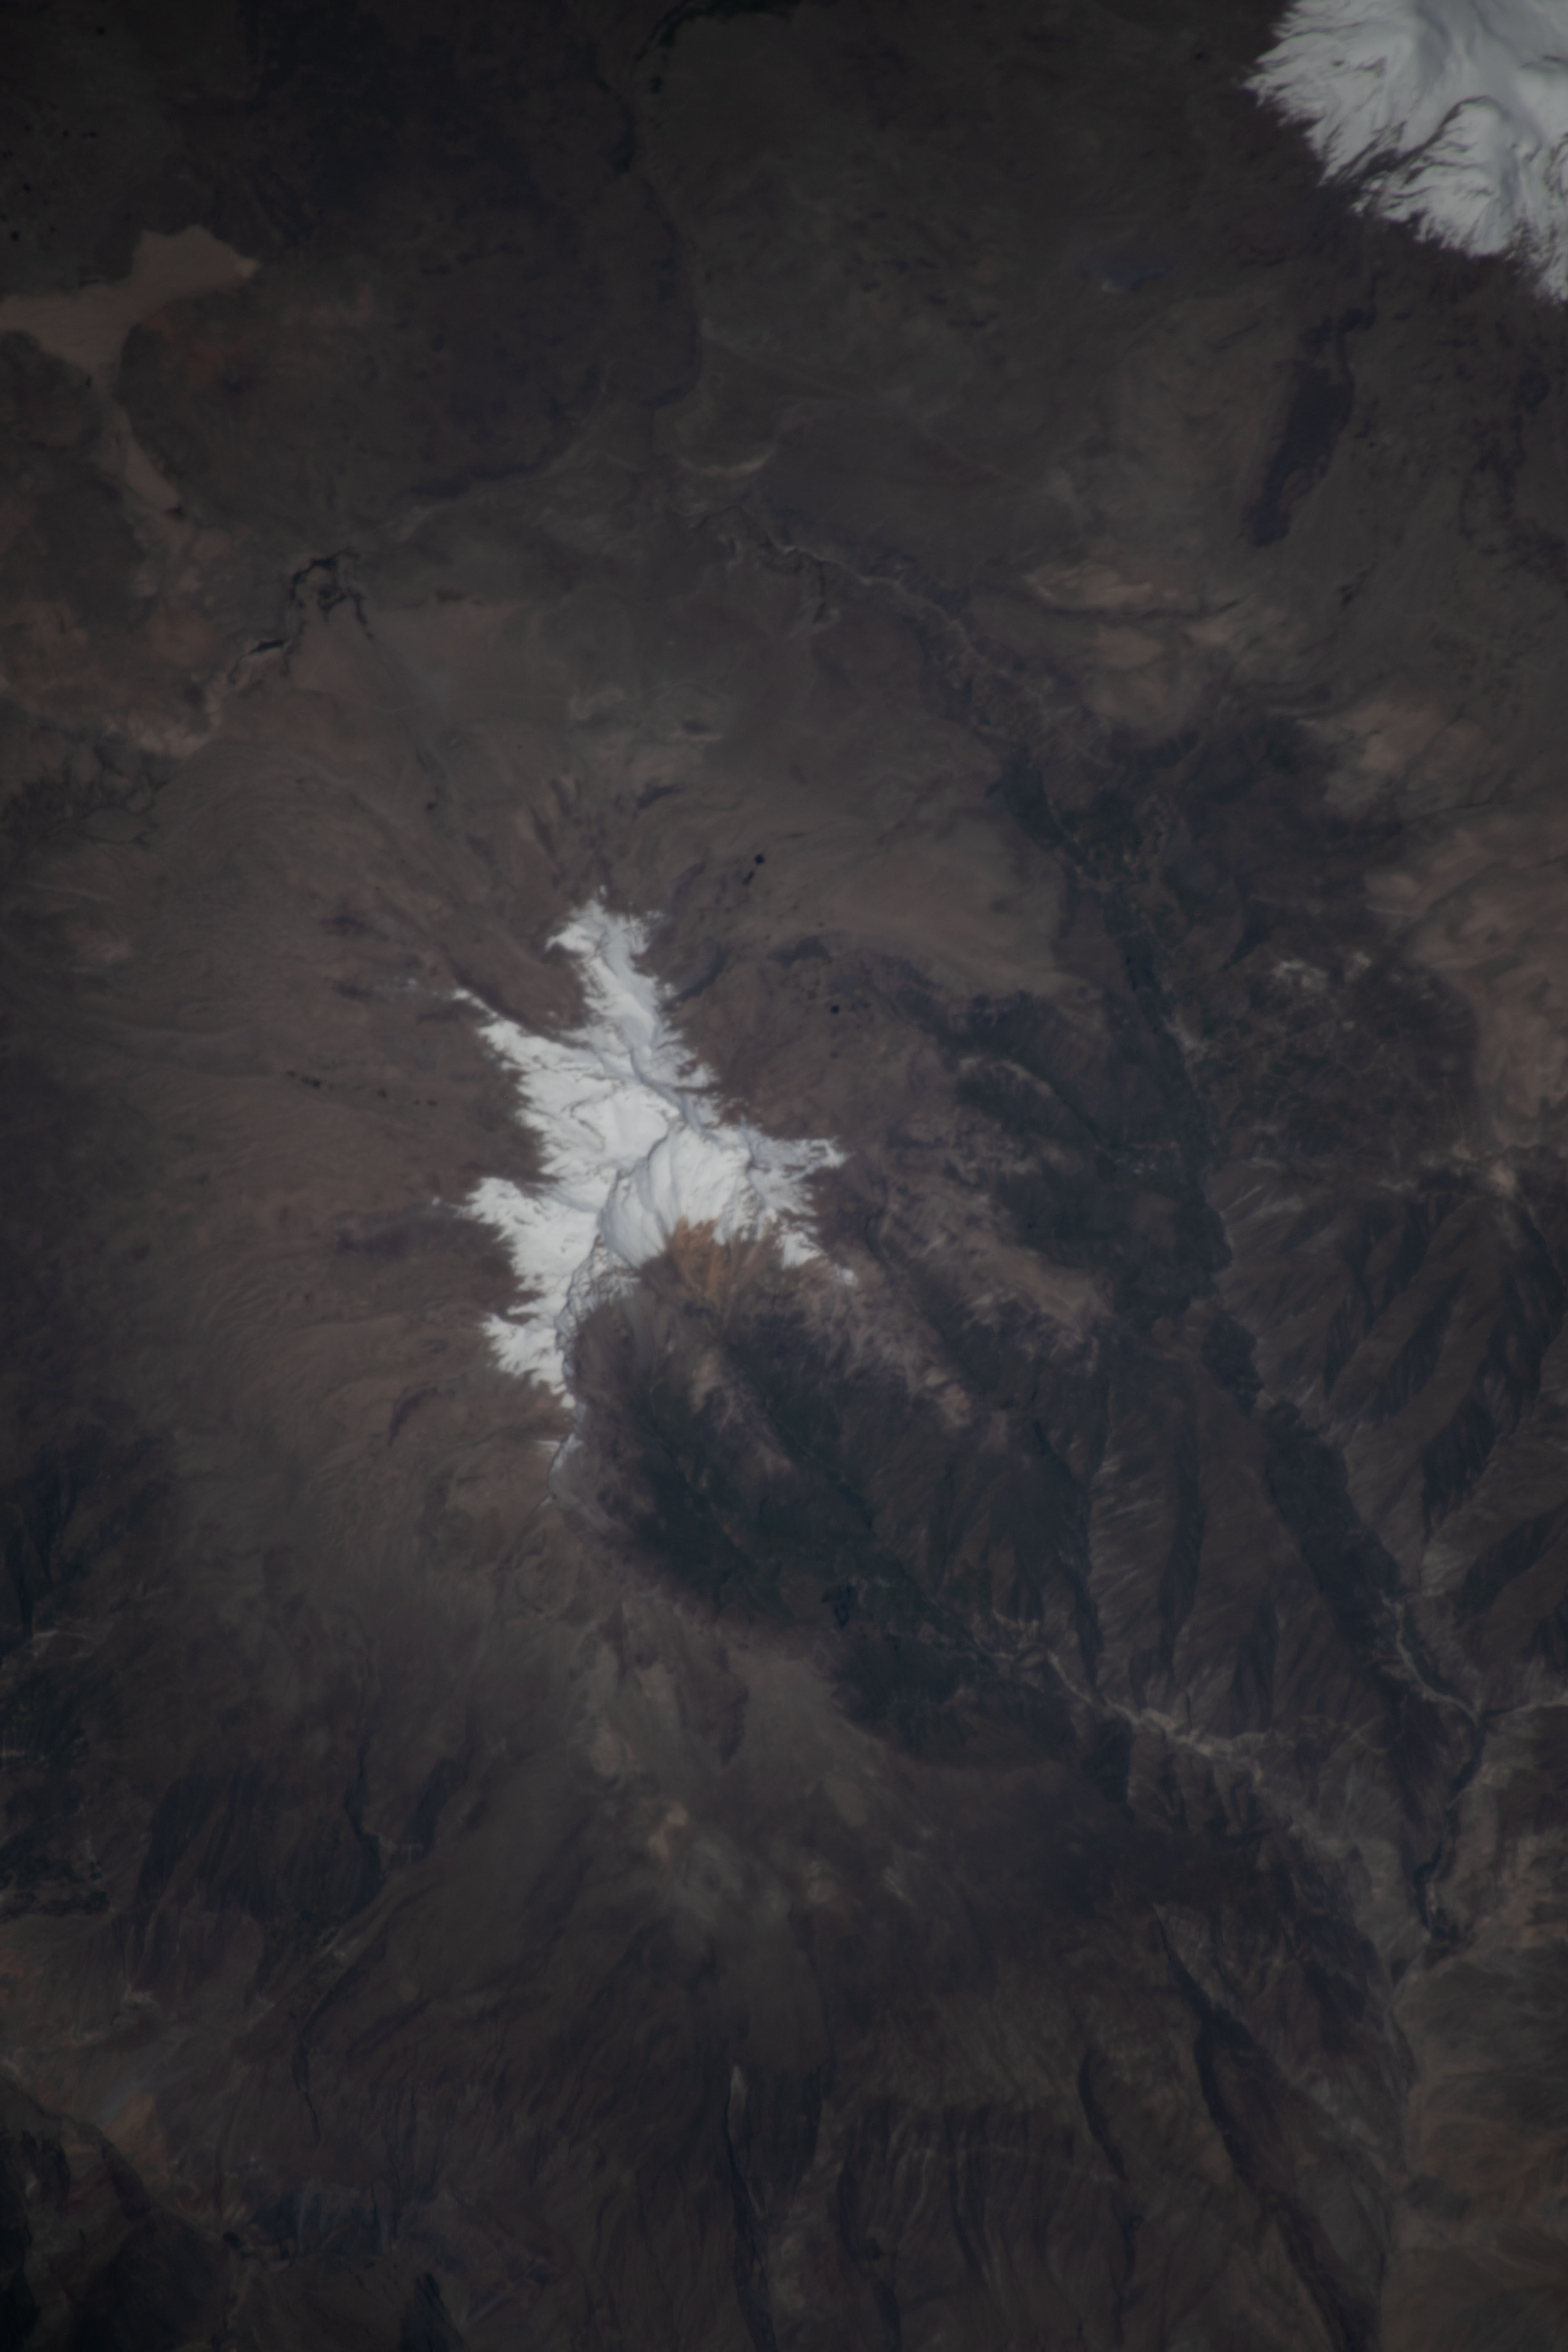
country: PERU
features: SOLIMANA, COROPUNA, VOLCANOES, ANDES MOUNTAINS
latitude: -15.4
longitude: -72.9
